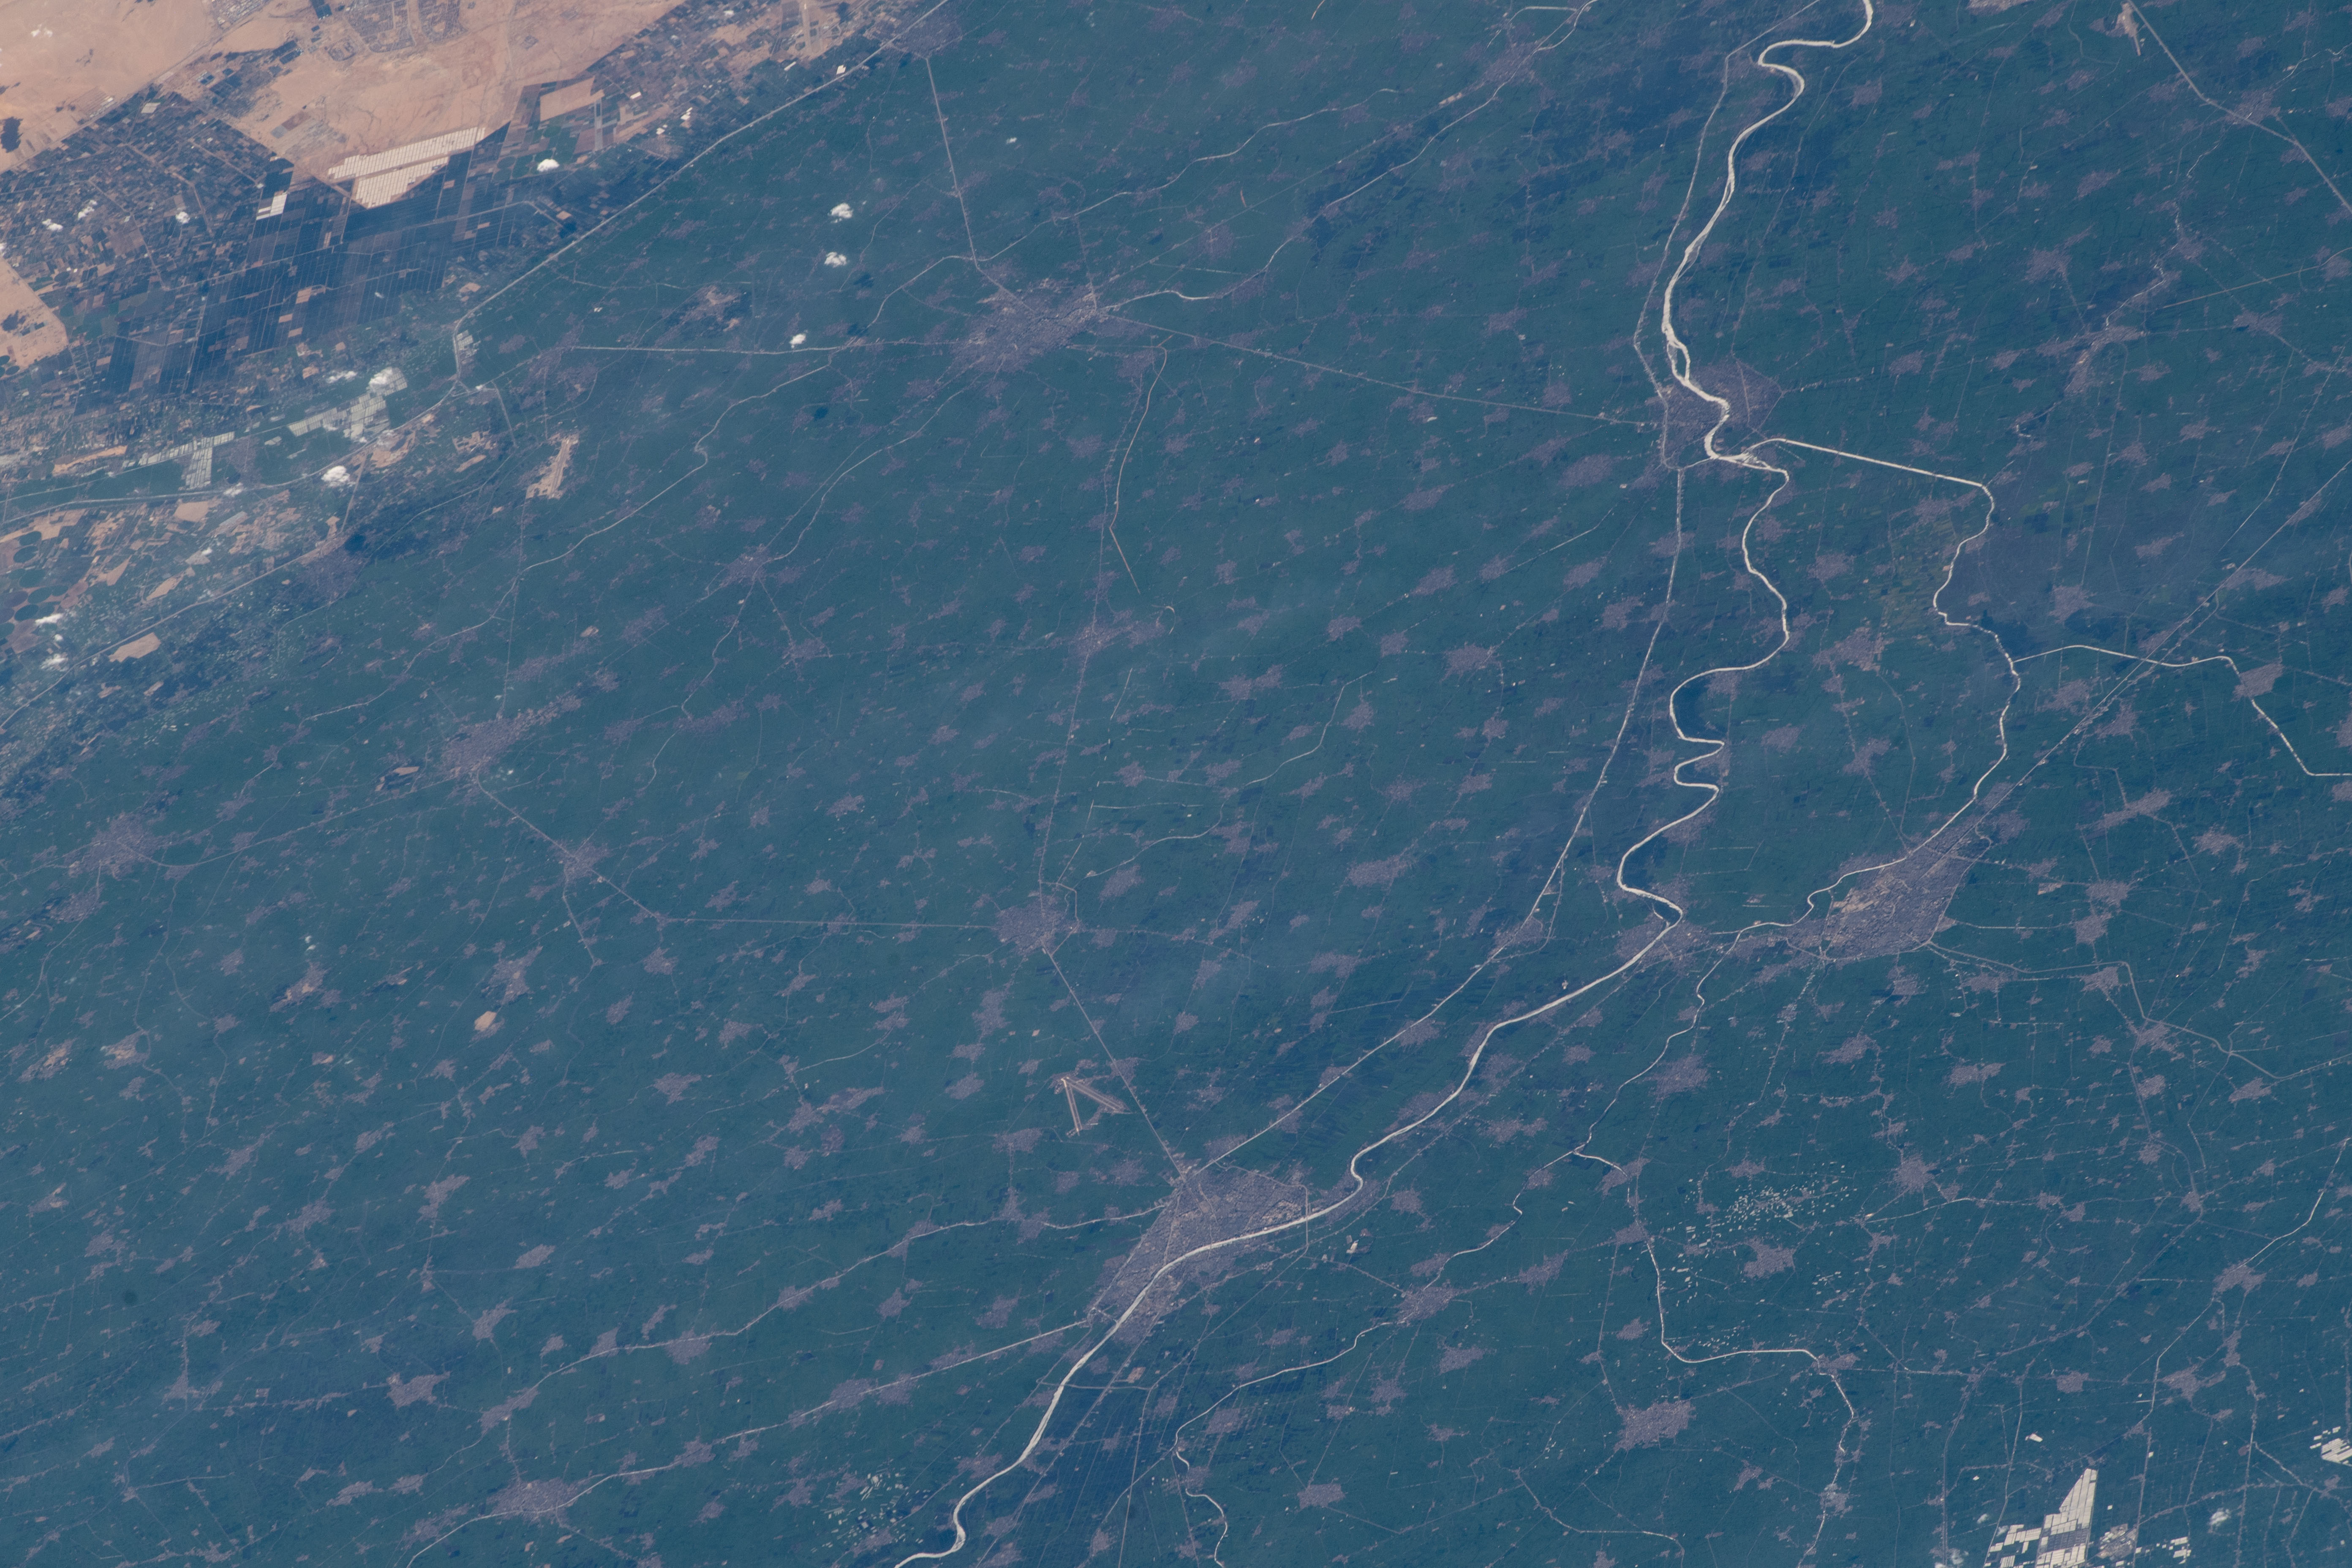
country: EGYPT
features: NILE RIVER DELTA, CAIRO, EASTERN DESERT
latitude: 30.8
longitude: 31.4
